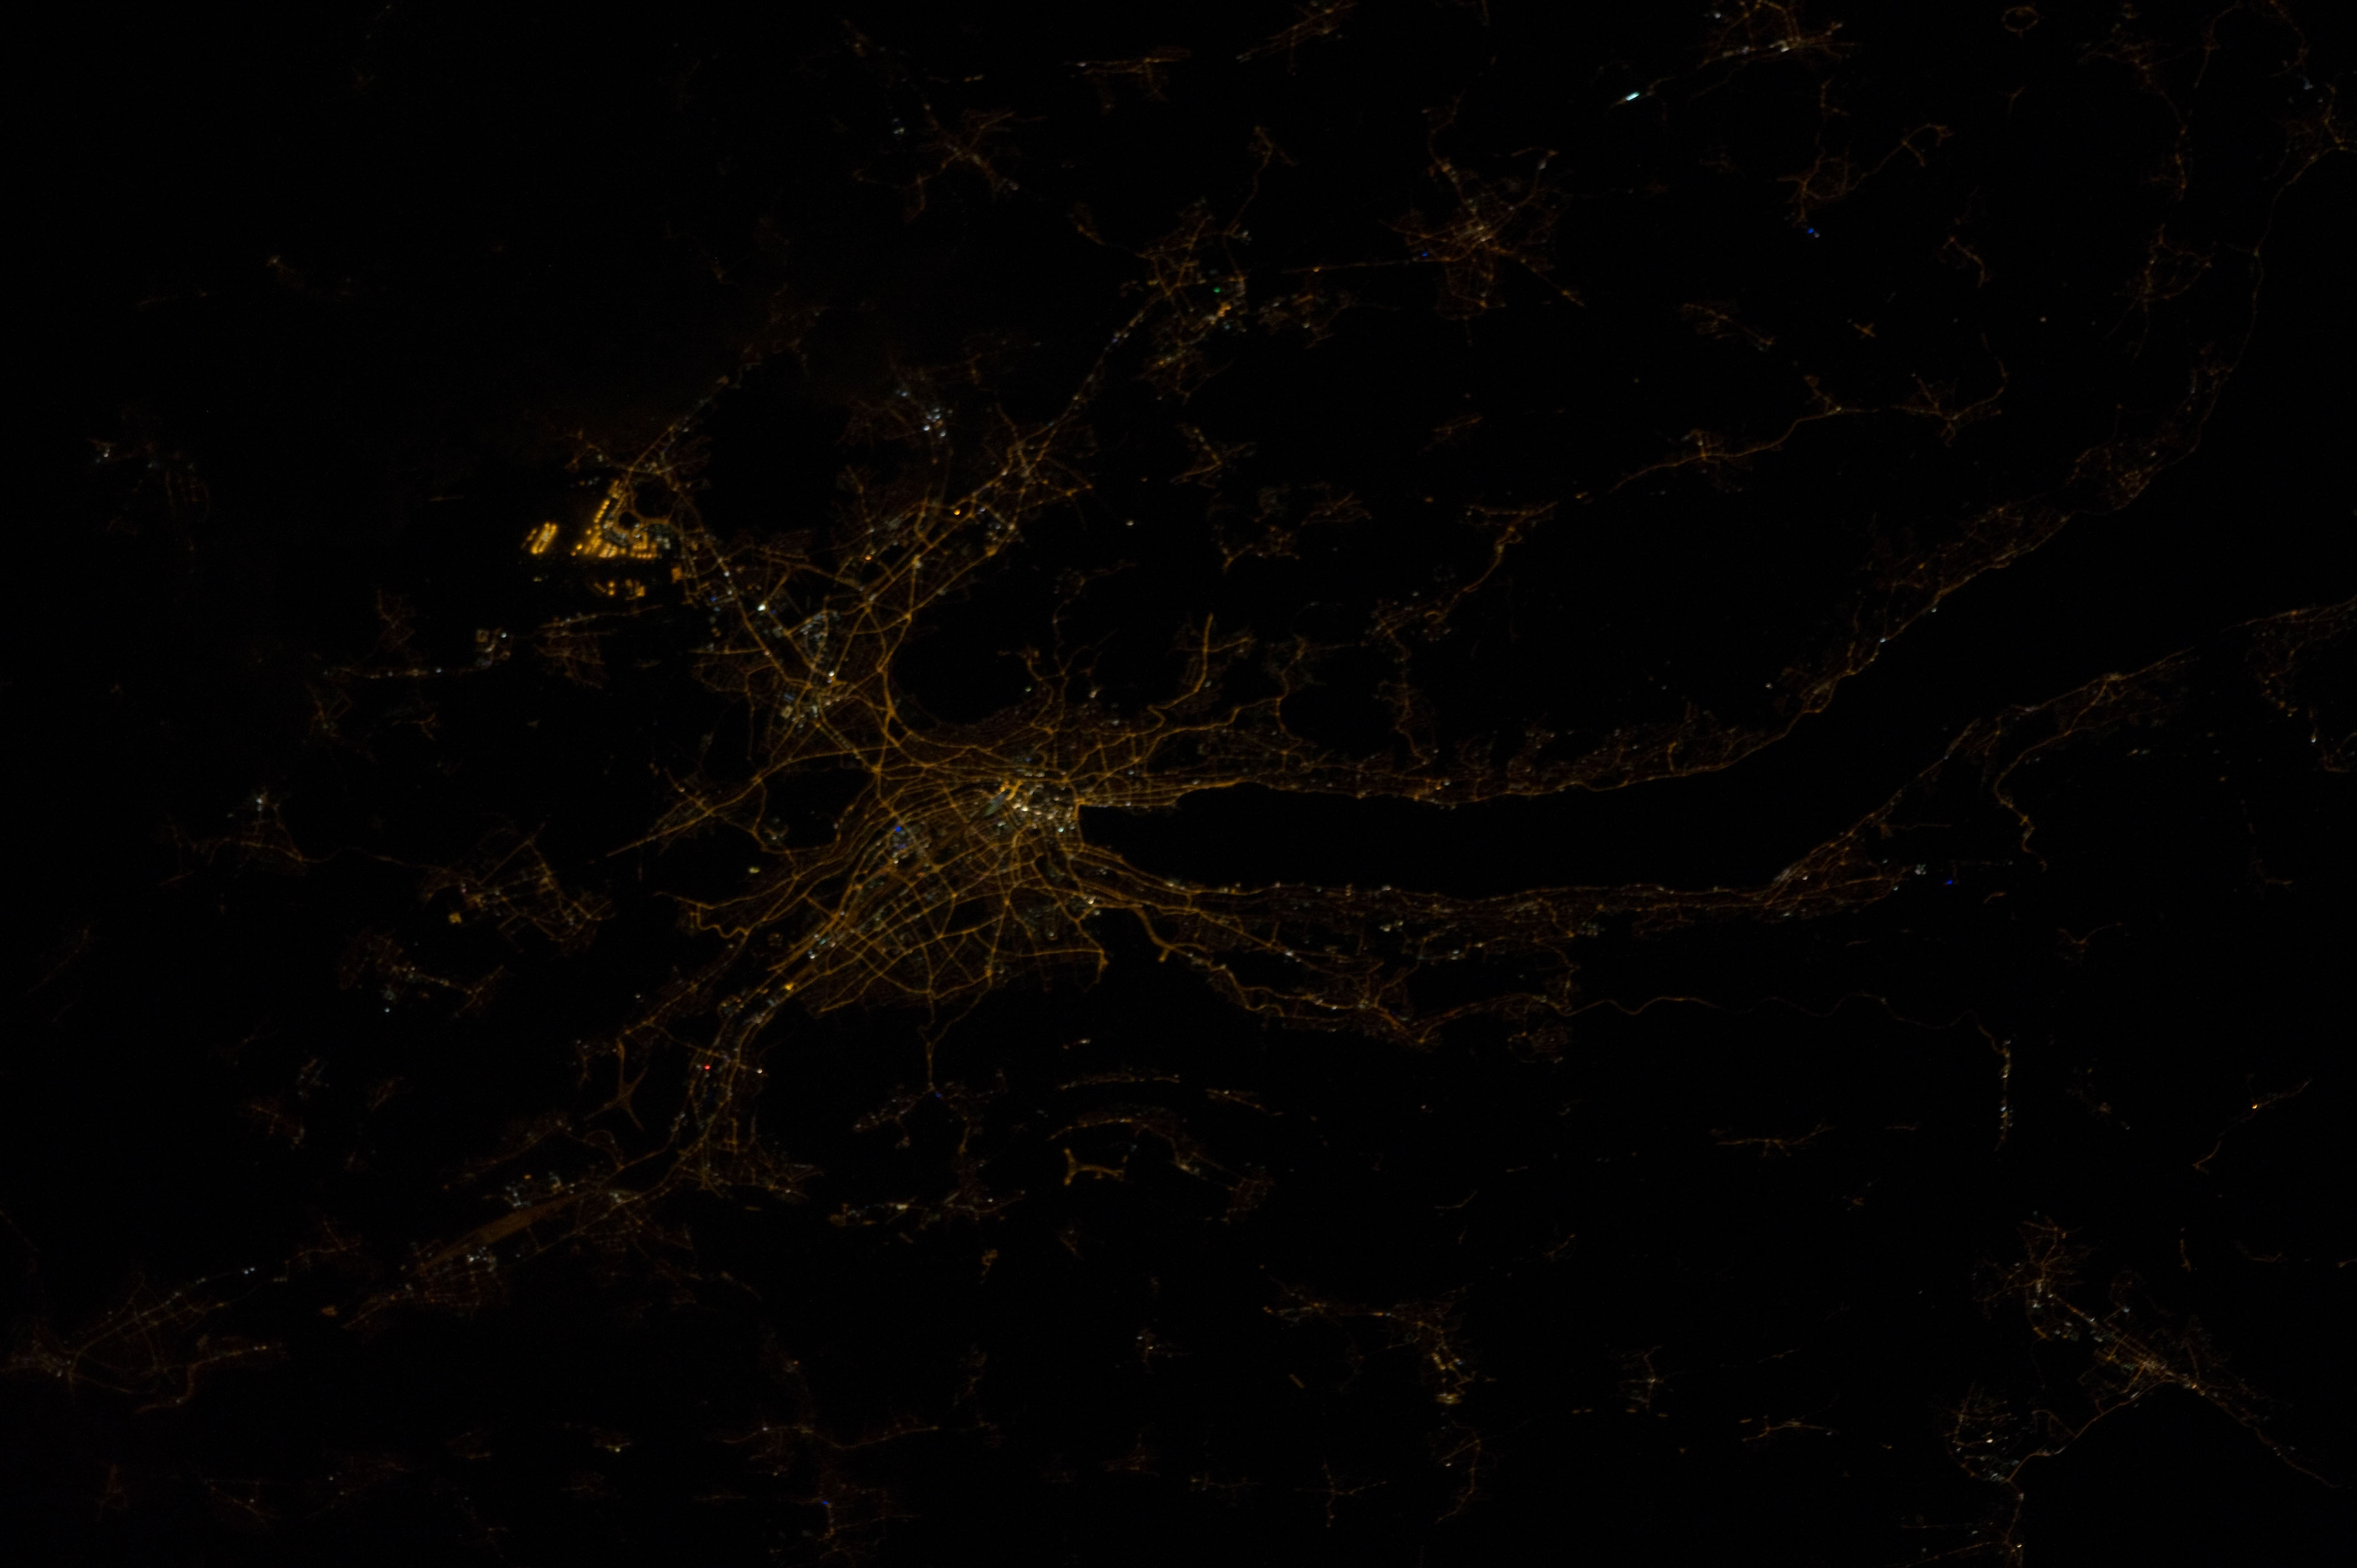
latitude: 47.4
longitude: 8.5
